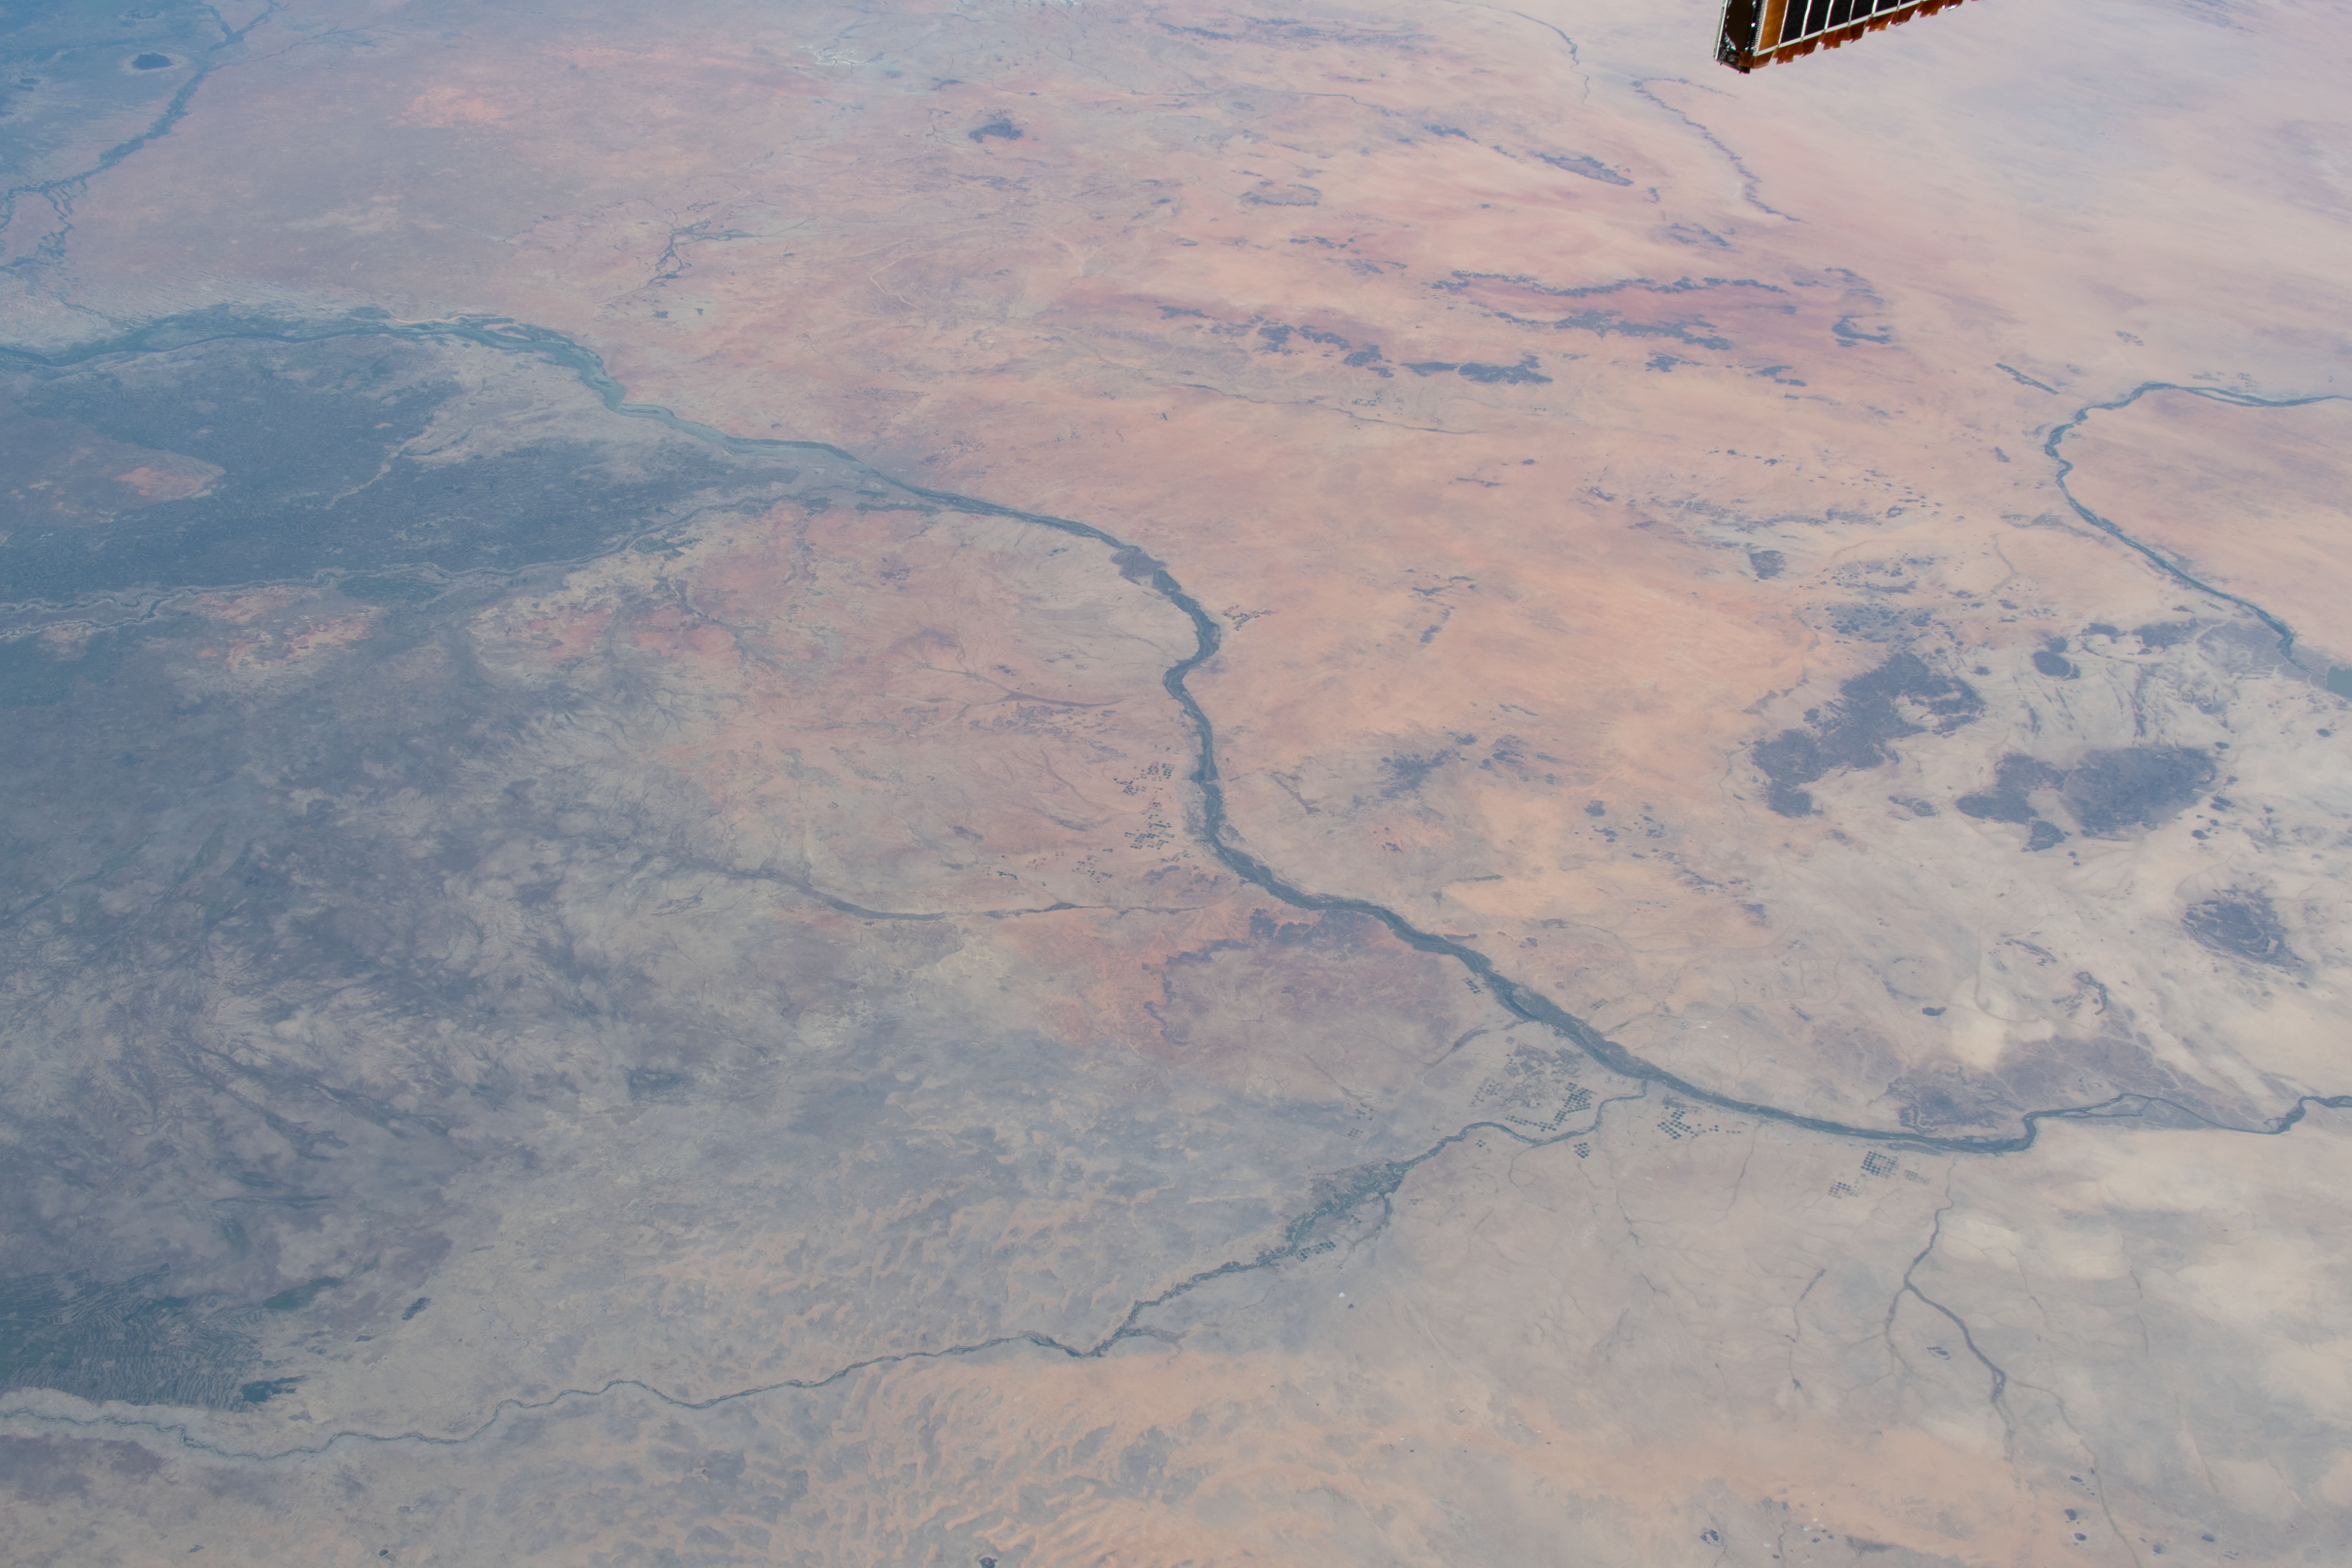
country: SUDAN
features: NILE RIVER, ATBARAH RIVER, SUDAN, KHARTOUM
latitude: 16.5
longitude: 33.0
